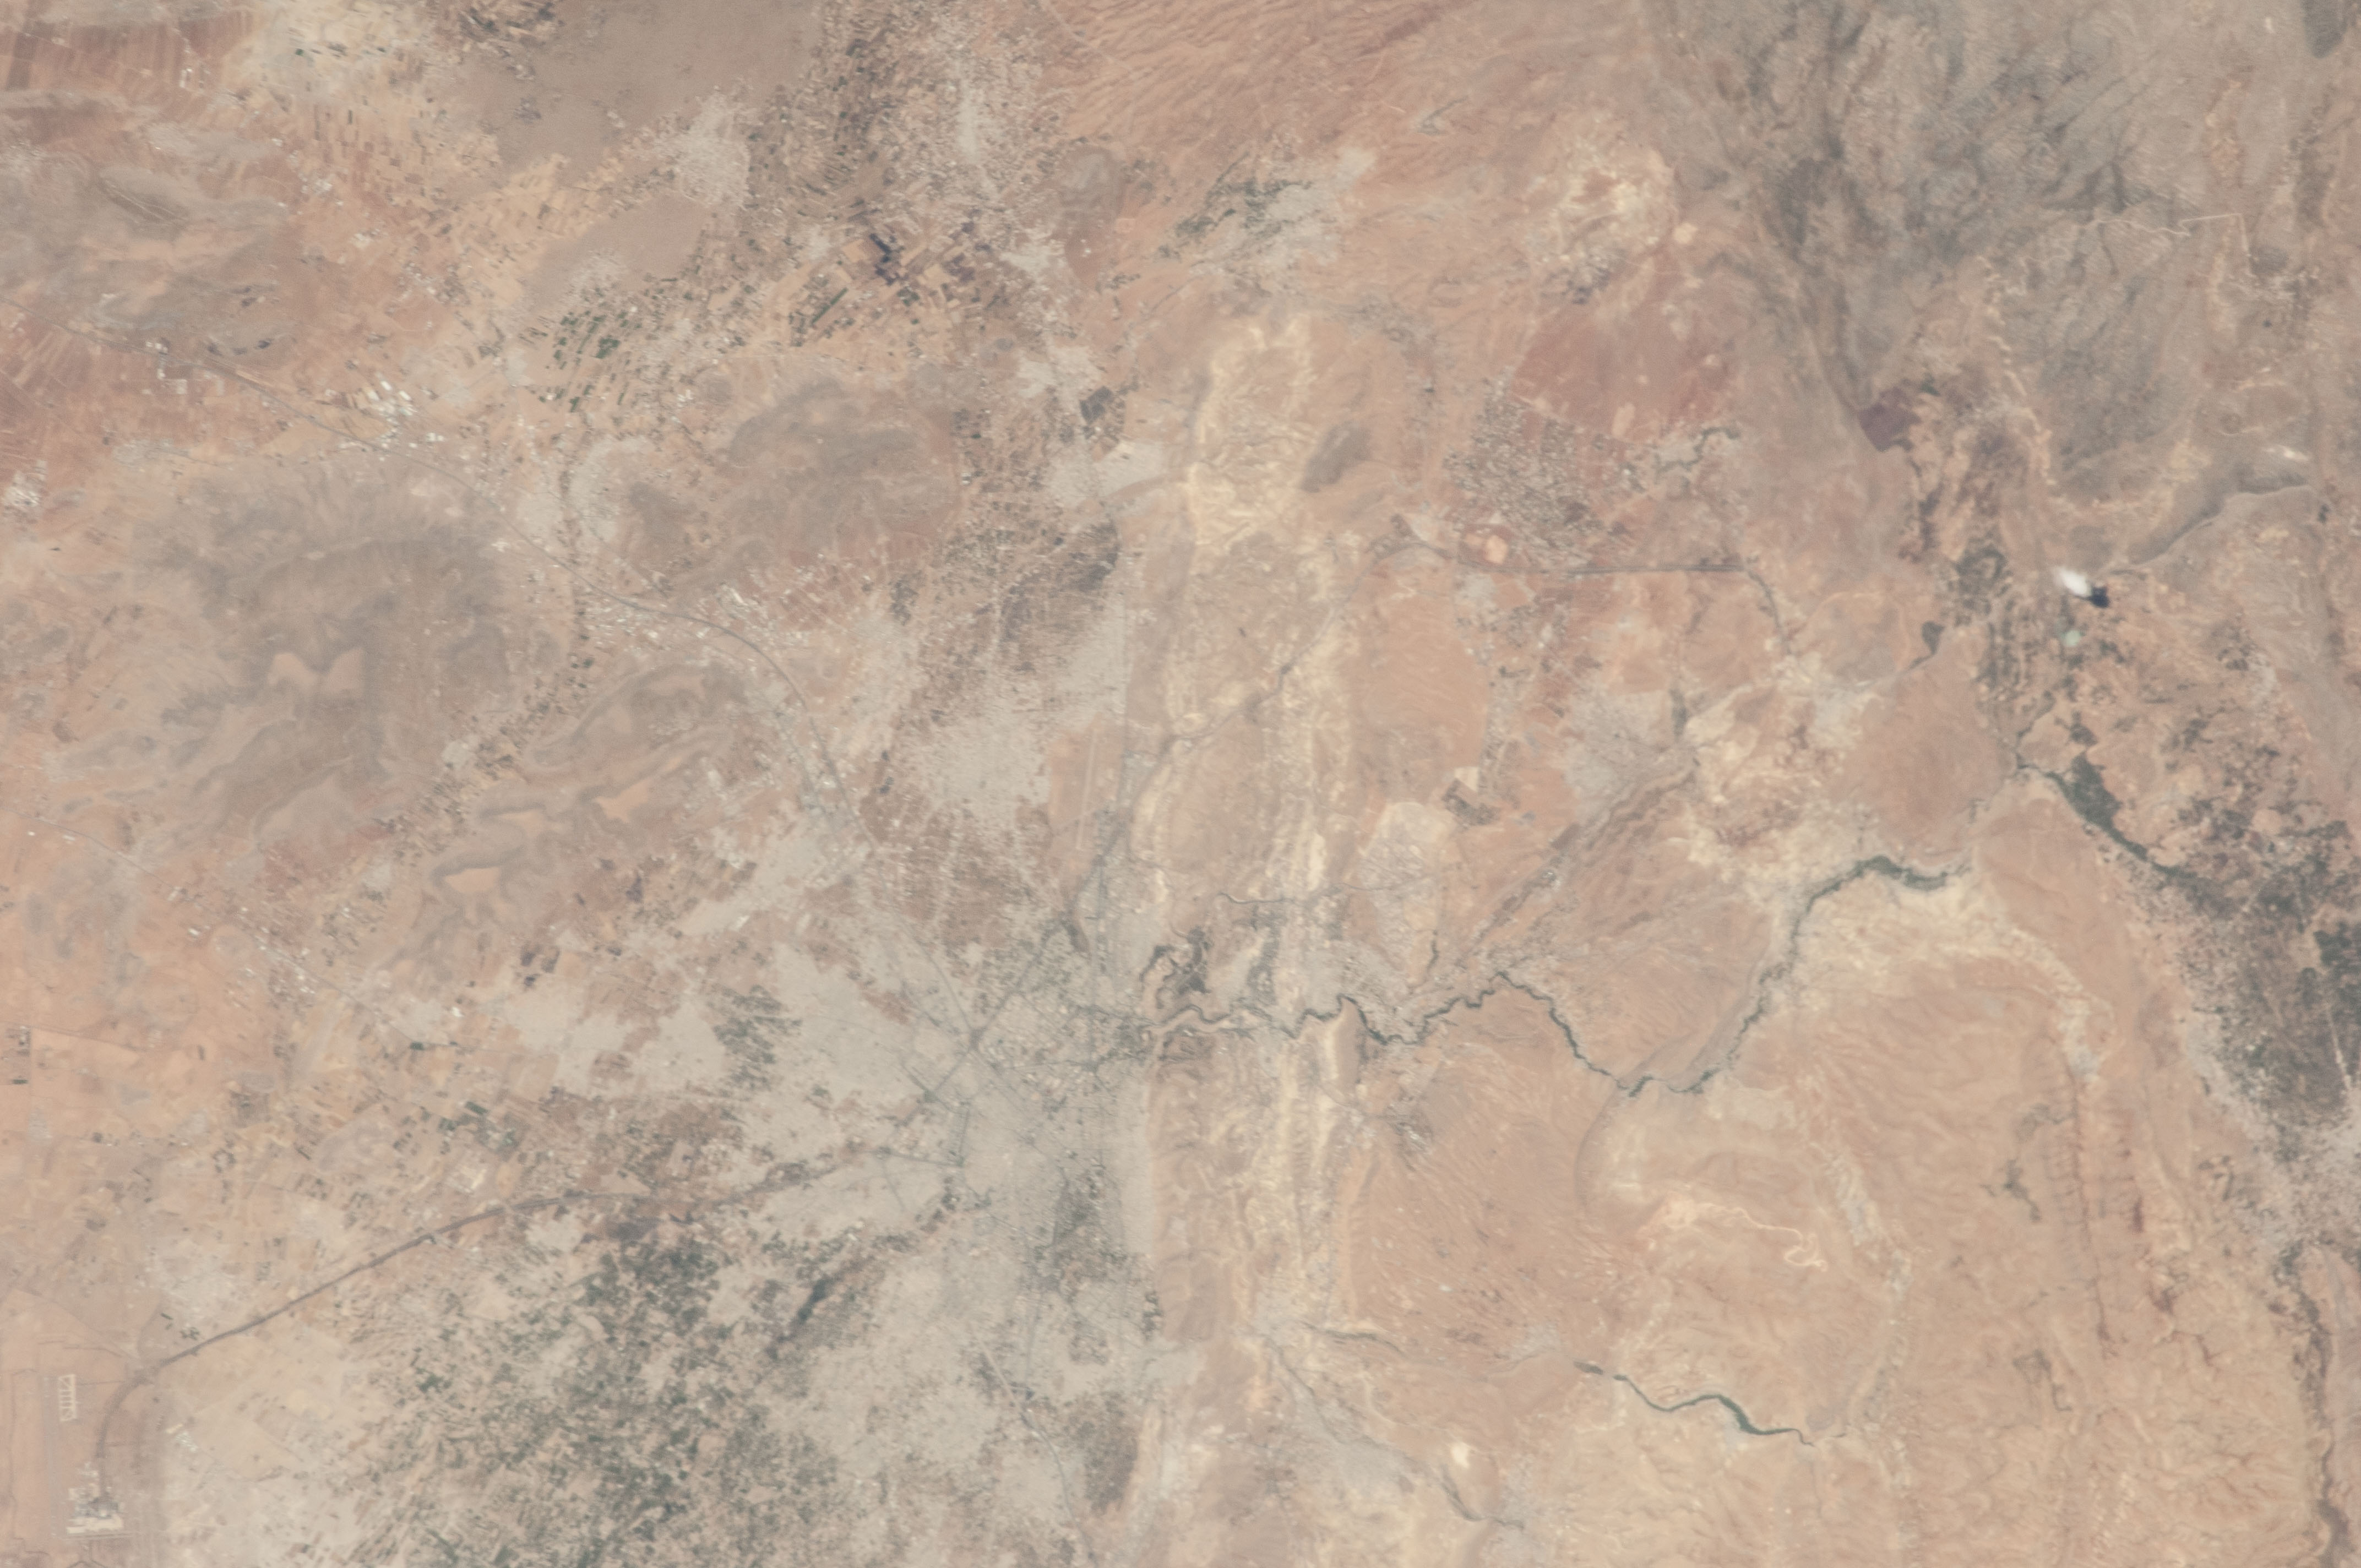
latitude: 33.4
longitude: 36.2
